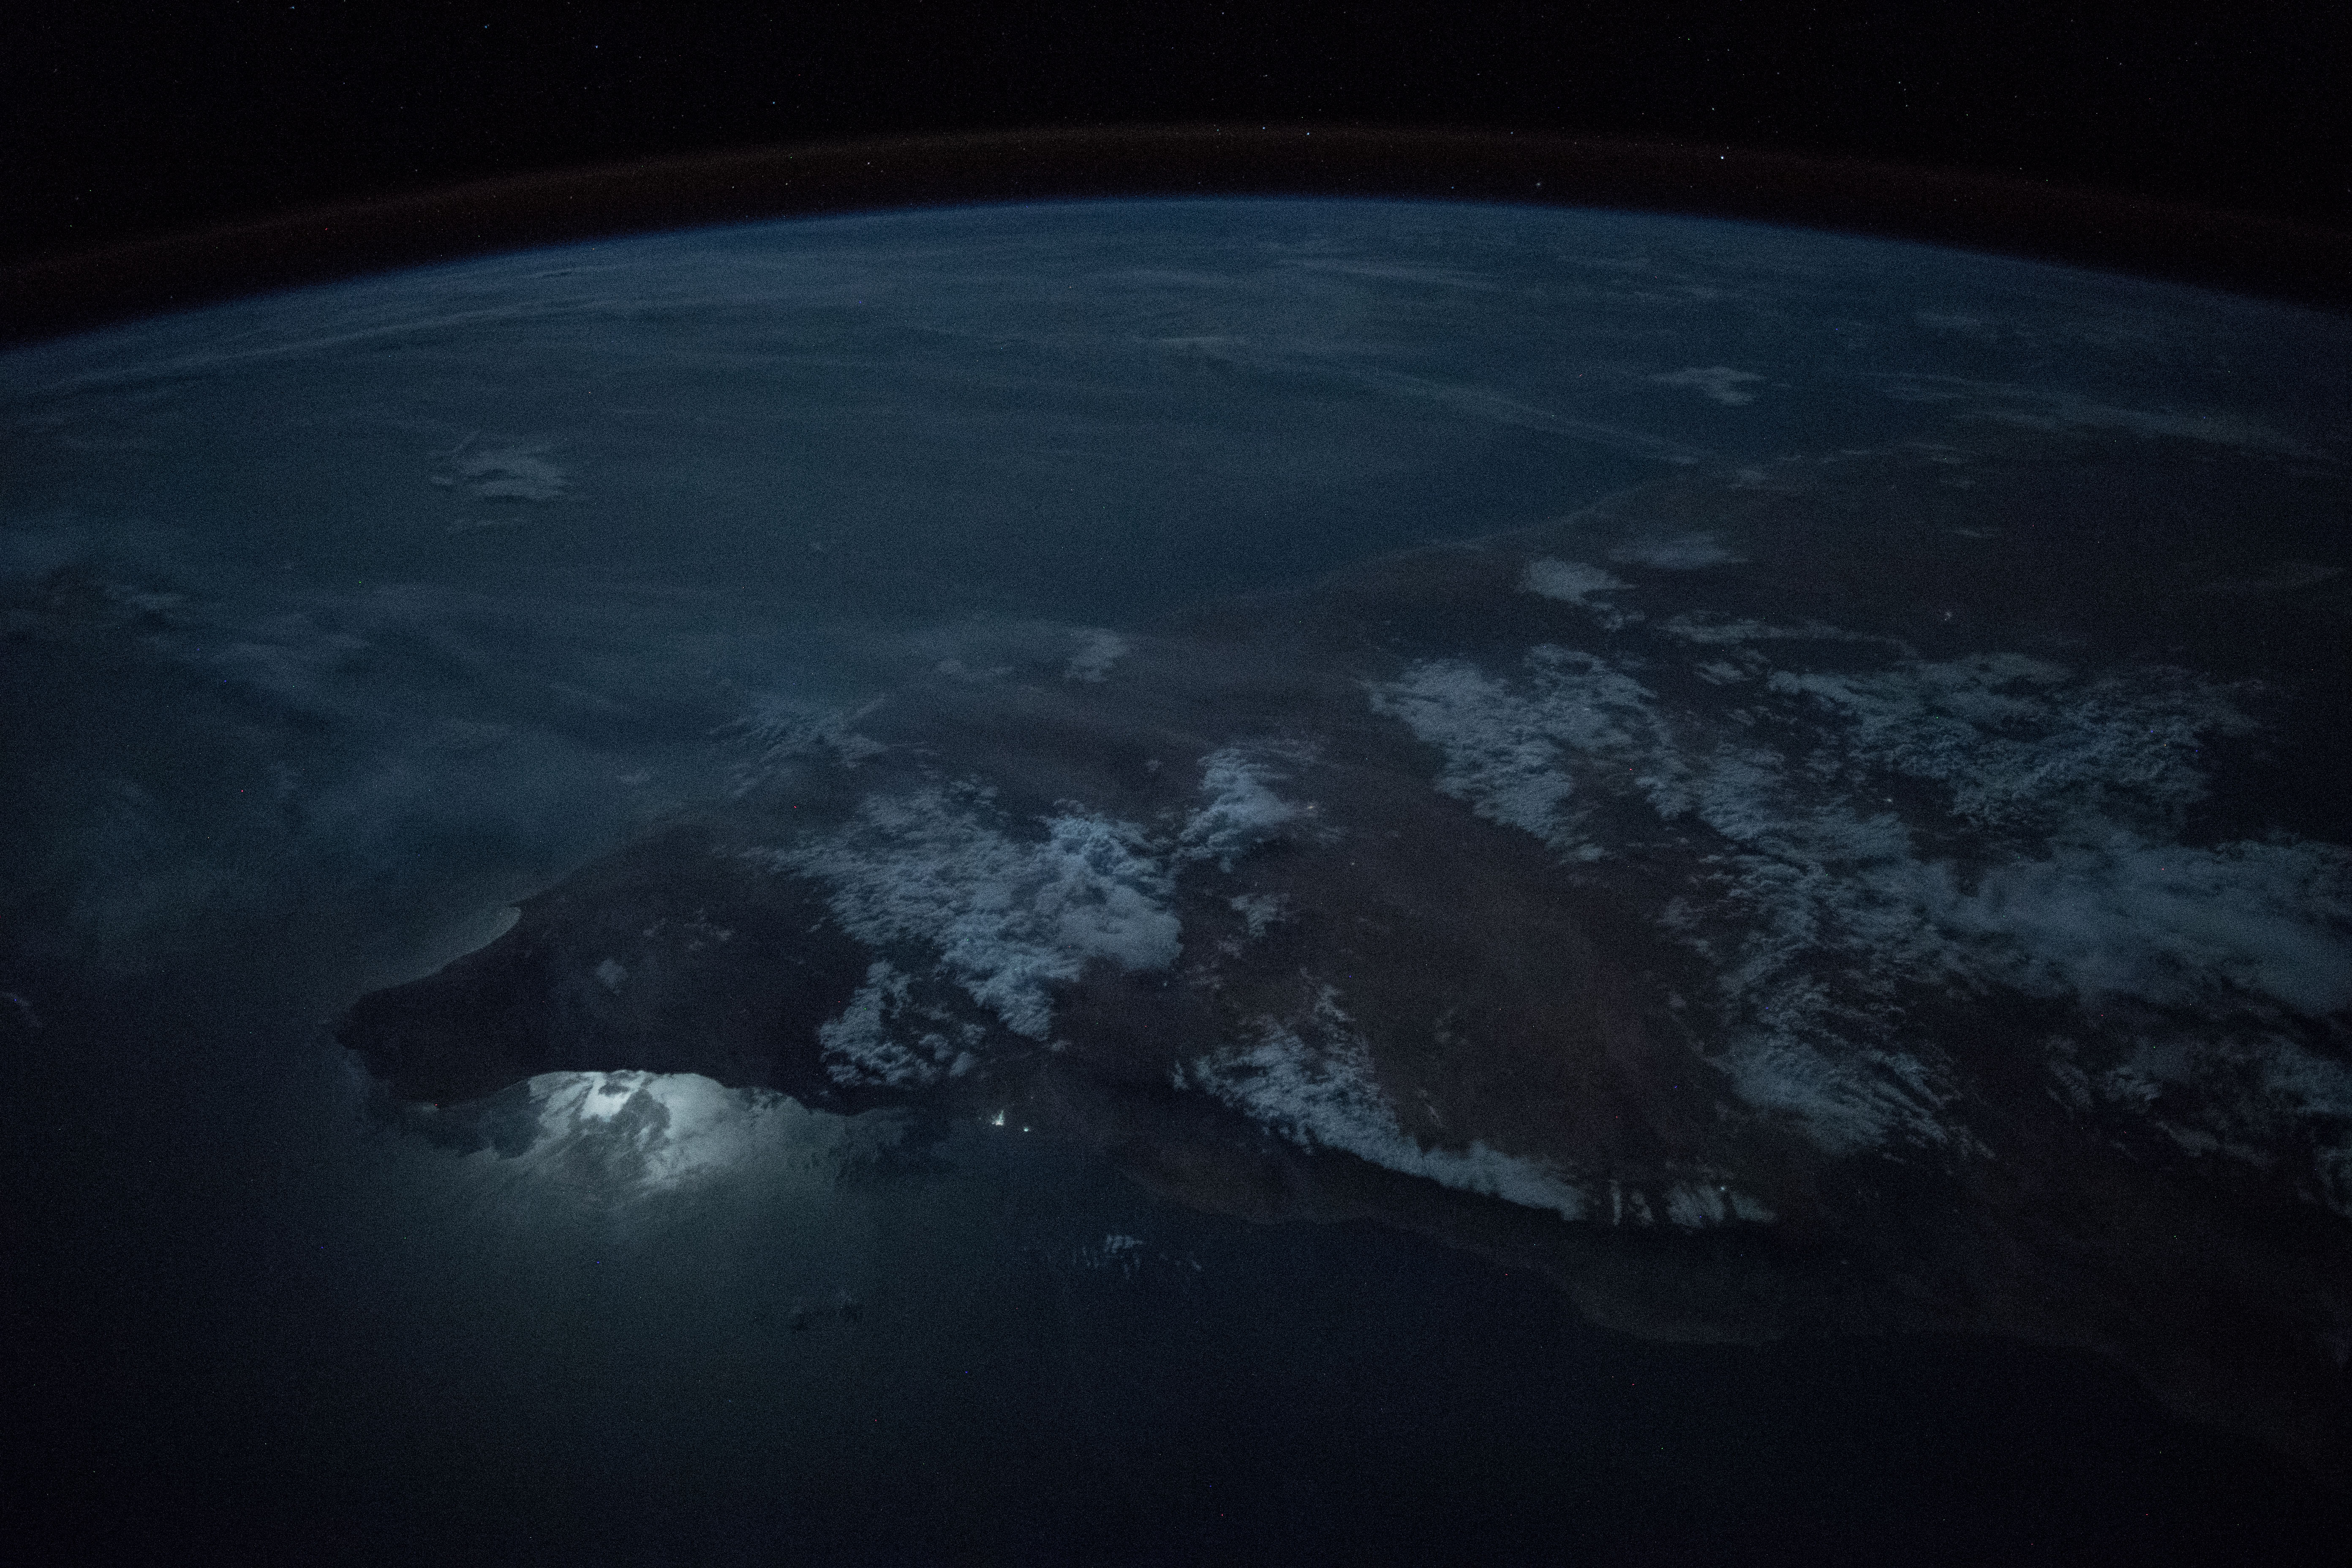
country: SOMALIA
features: GULF OF ADEN, OGO MOUNTAINS, BOSASO CITY, HAYLAN CITY, BURCO CITY, EYL CITY, NIGHT, EARTH LIMB
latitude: 9.1
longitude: 48.8
